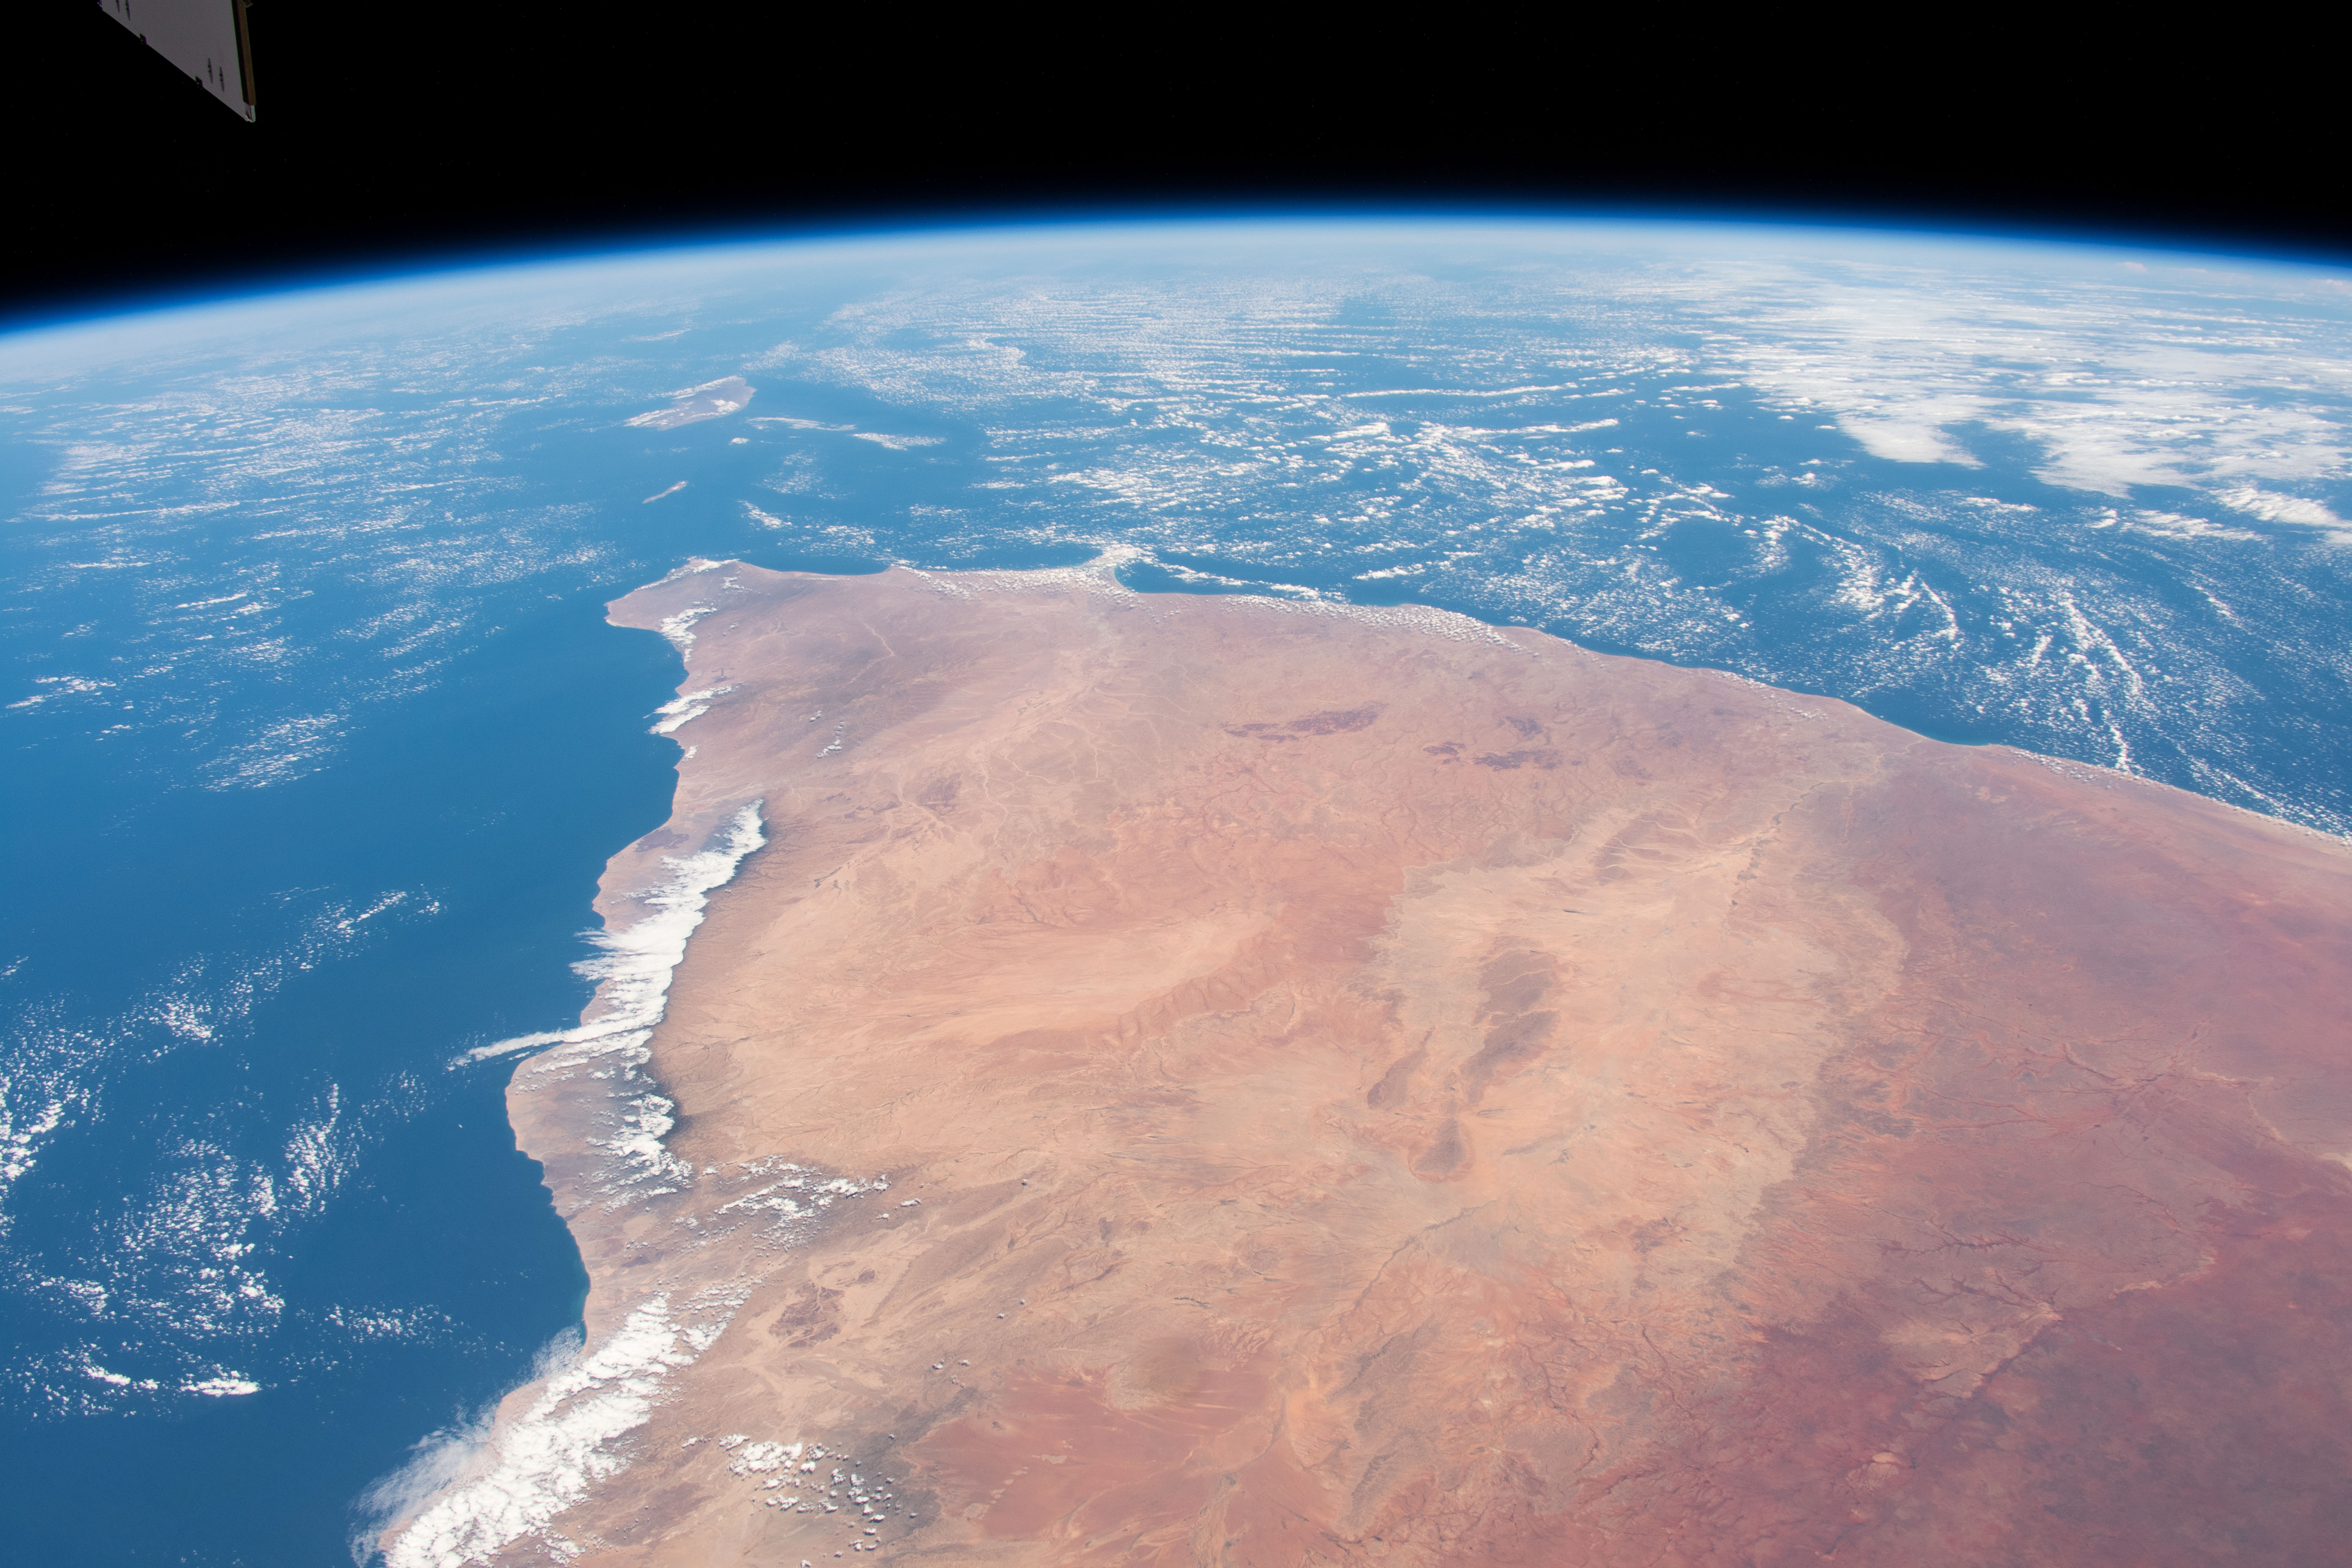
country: SOMALIA
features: HORN OF AFRICA, GULF OF ADEN, INDIAN OCEAN, SOMALI PENINSULA
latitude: 10.0
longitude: 49.0
